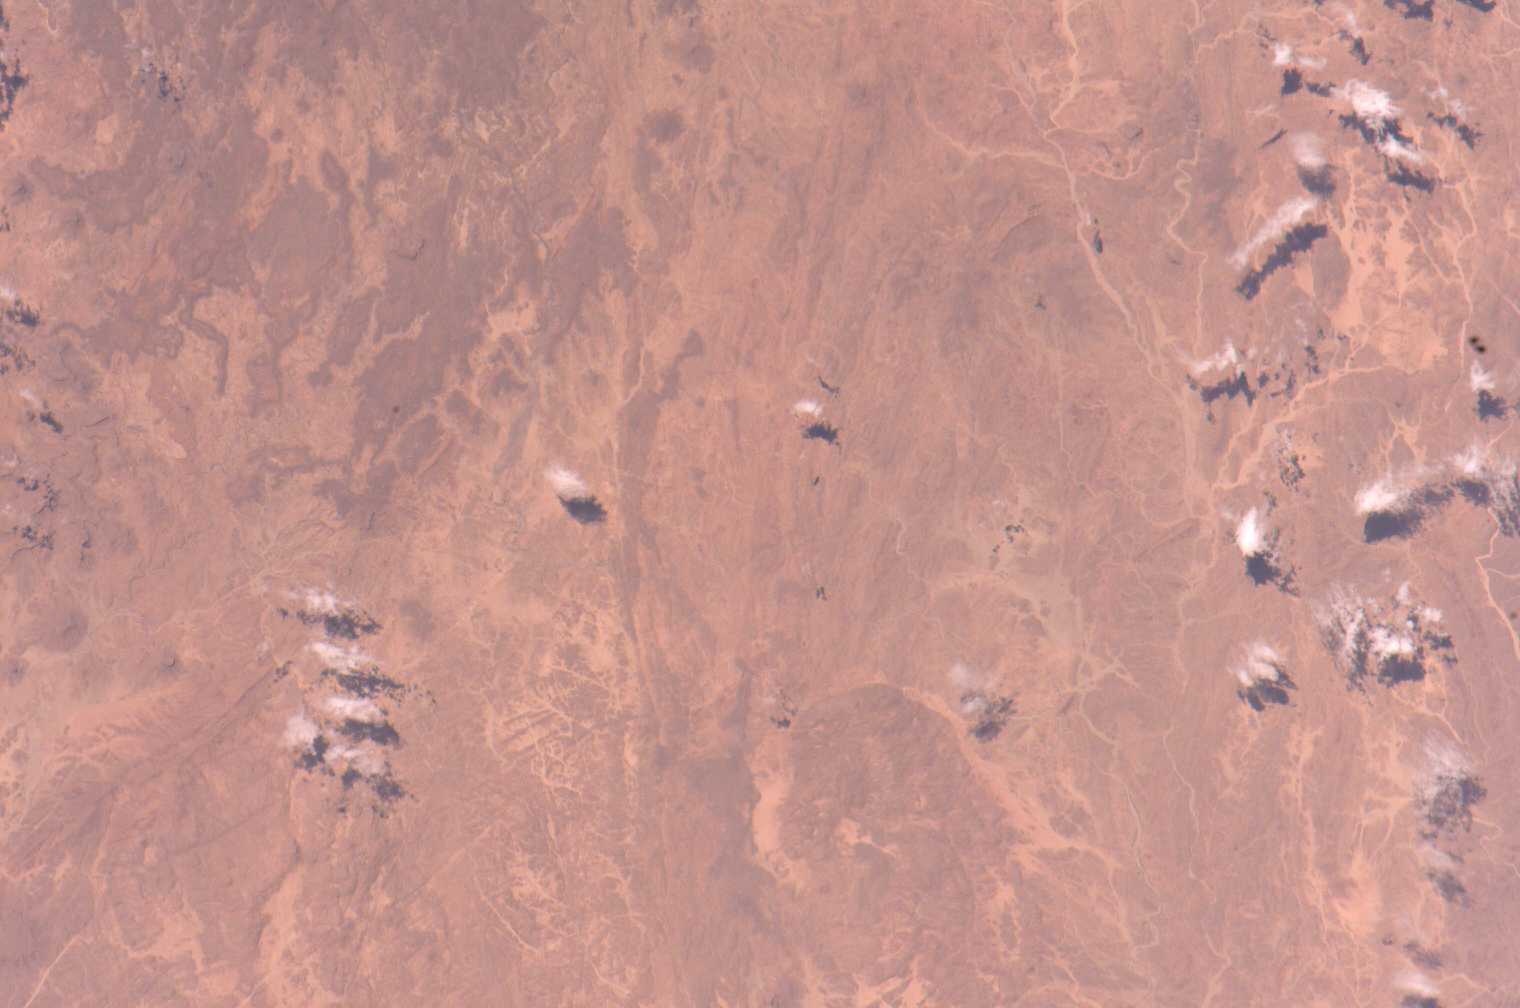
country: ALGERIA
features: S. HOGGAR MTS., OUED AZROU
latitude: 23.0
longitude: 6.0
